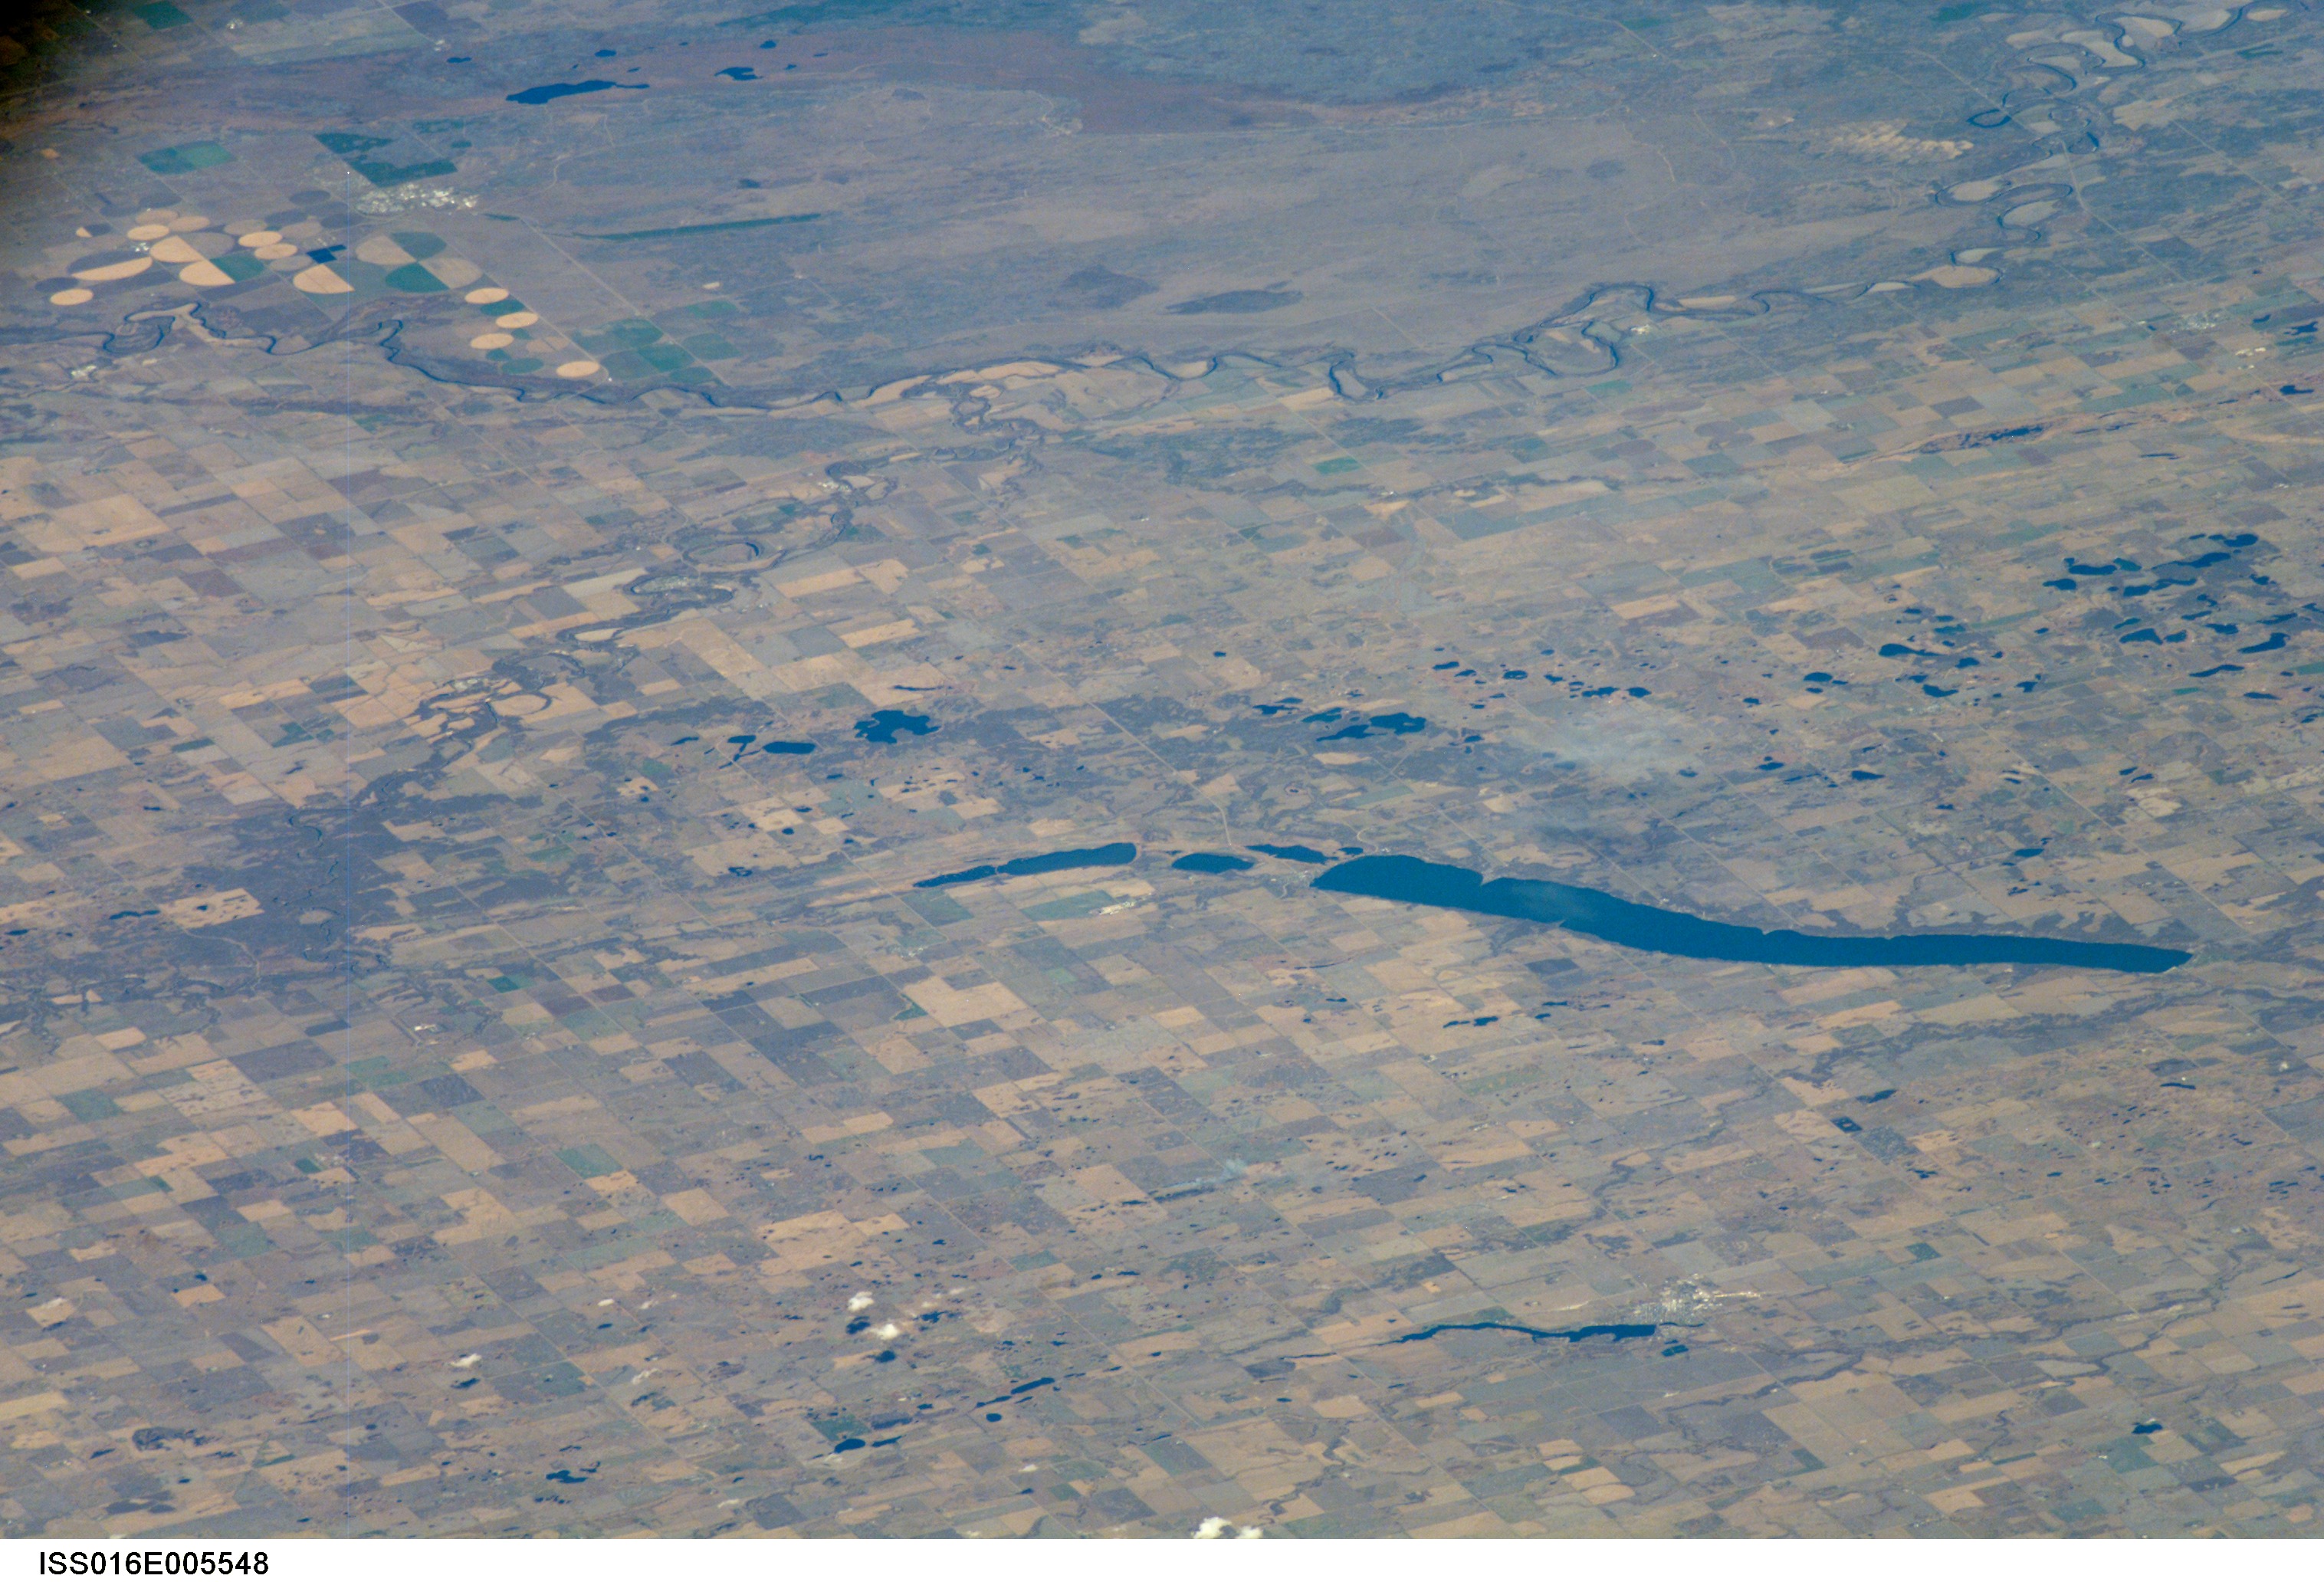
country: CANADA-M
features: PELICAN L., AGR., ASSINIBOINE R.
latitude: 49.5
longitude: -99.6
